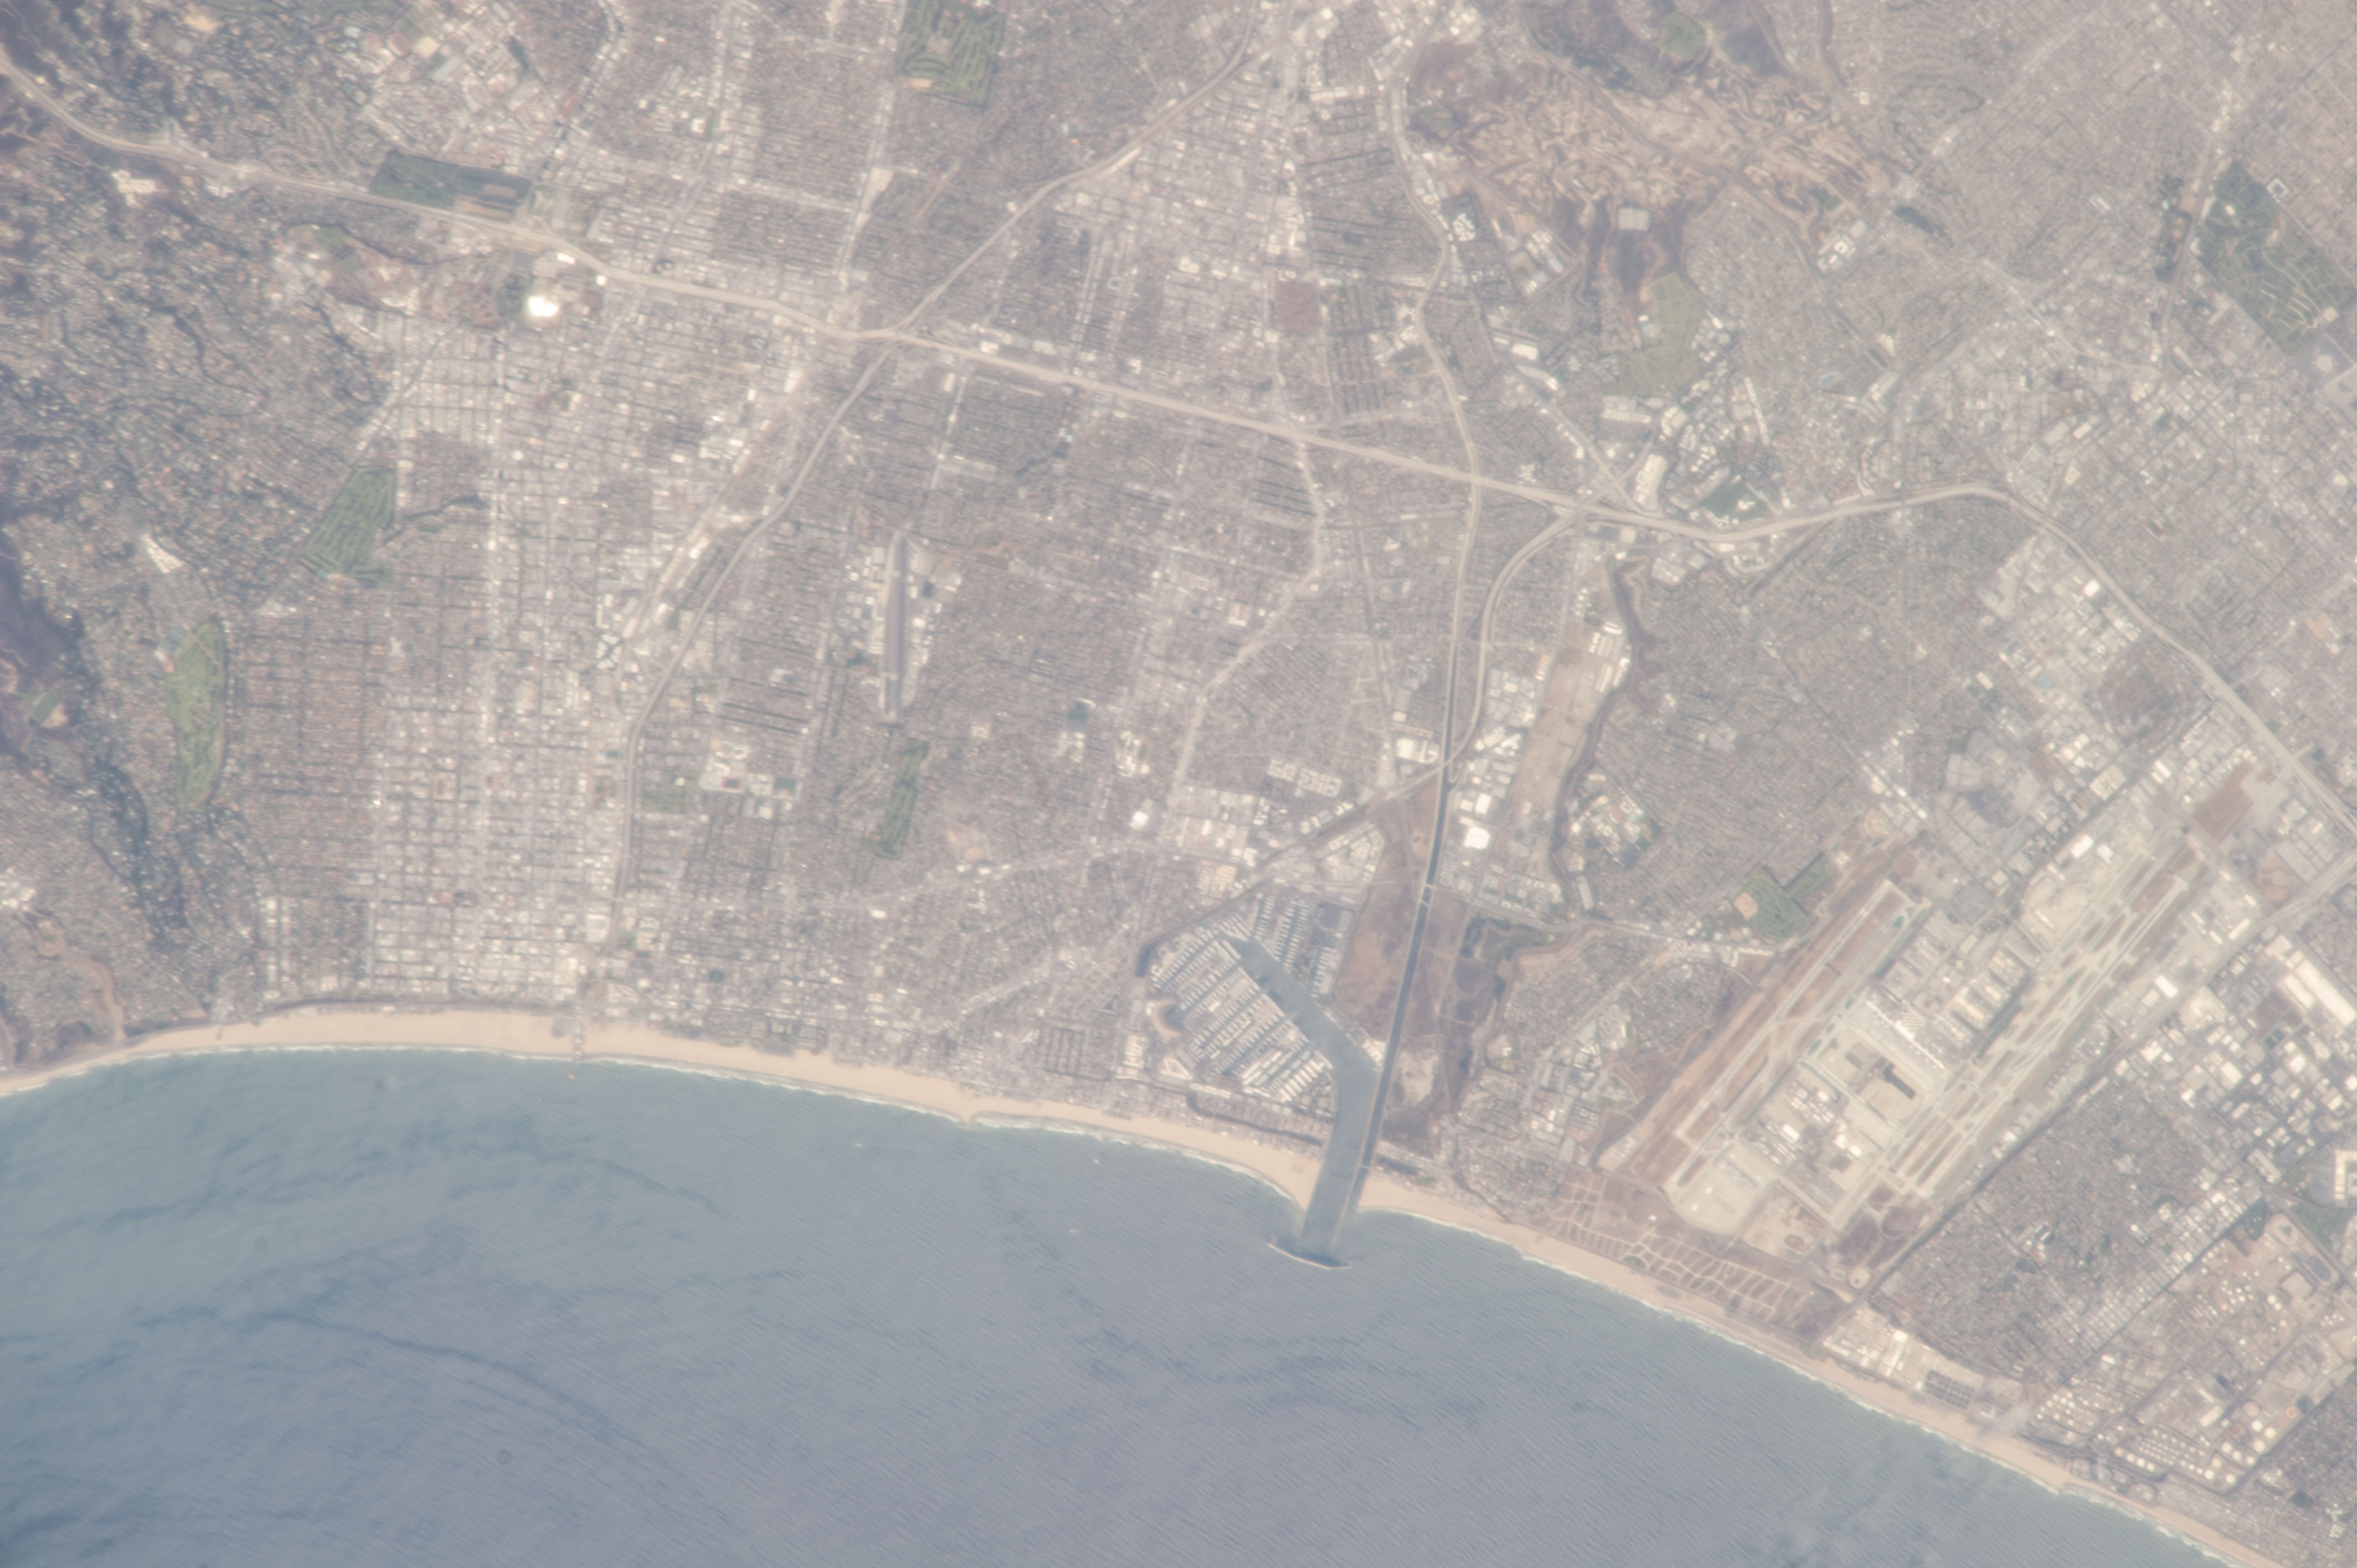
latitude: 34.0
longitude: -118.4
